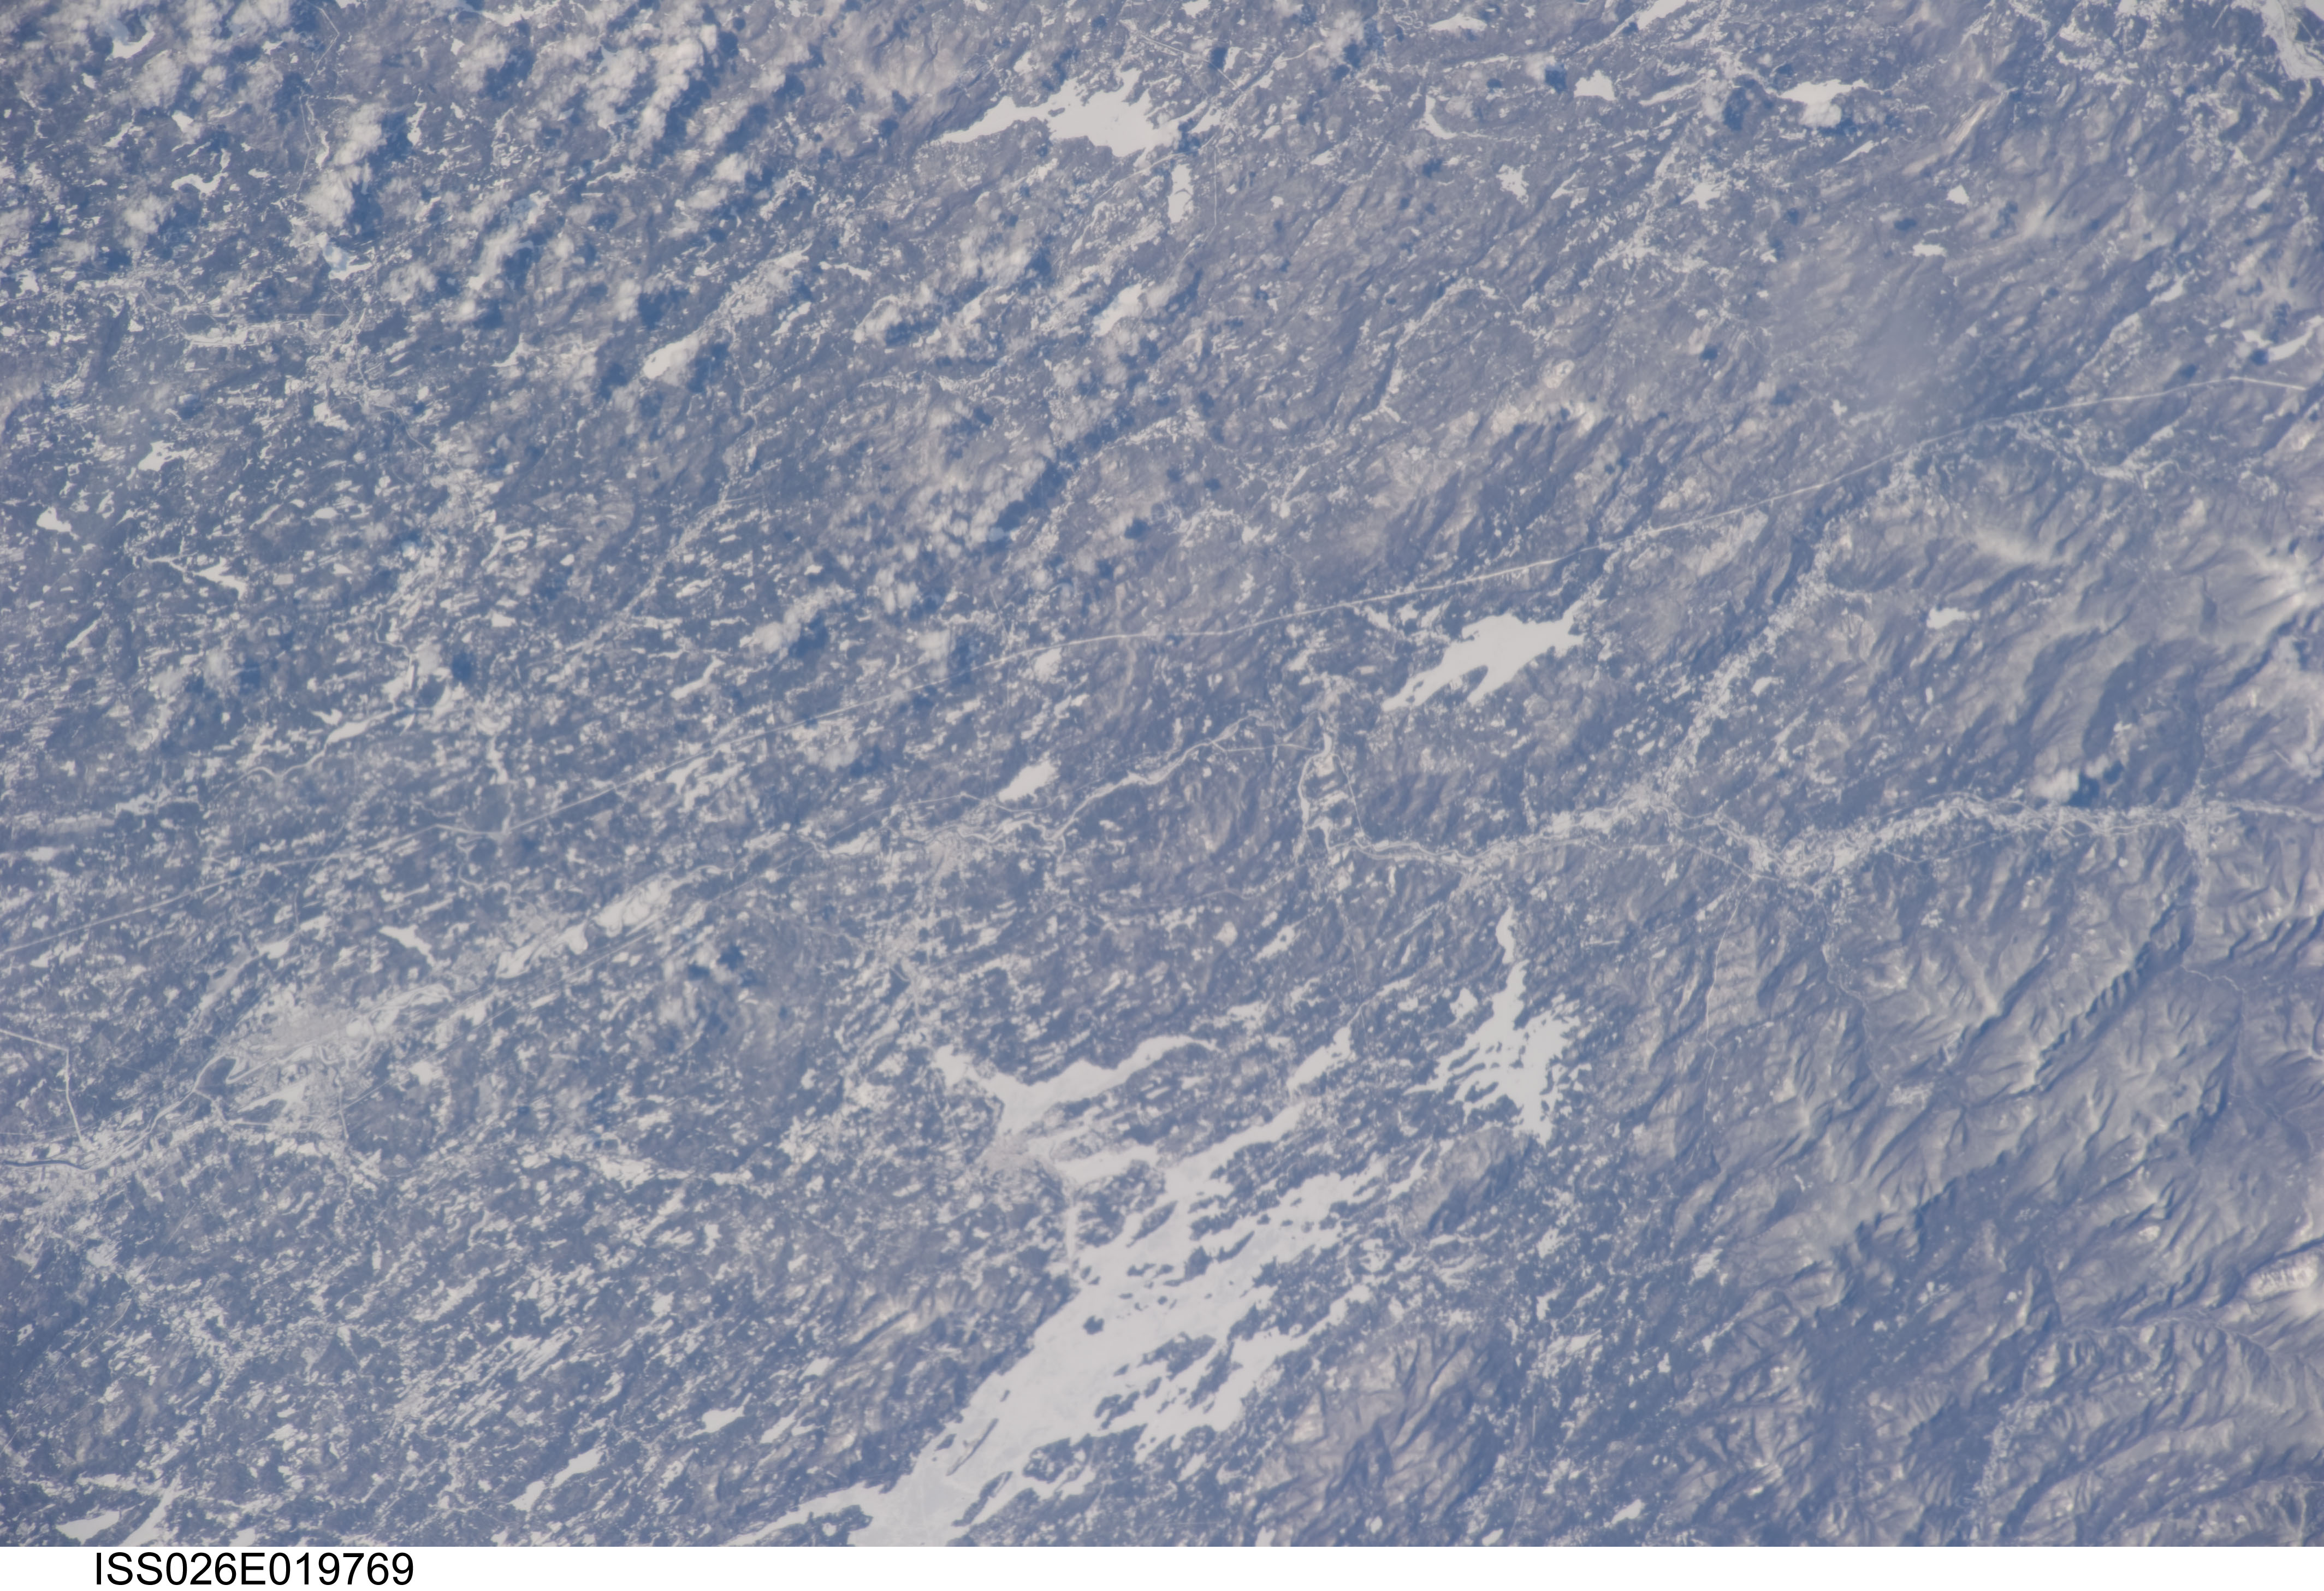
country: USA-NEW HAMPSHIRE
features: L. WINNIPESUAKEE, CONCORD, SNOW, MTS.
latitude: 43.5
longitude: -71.7
